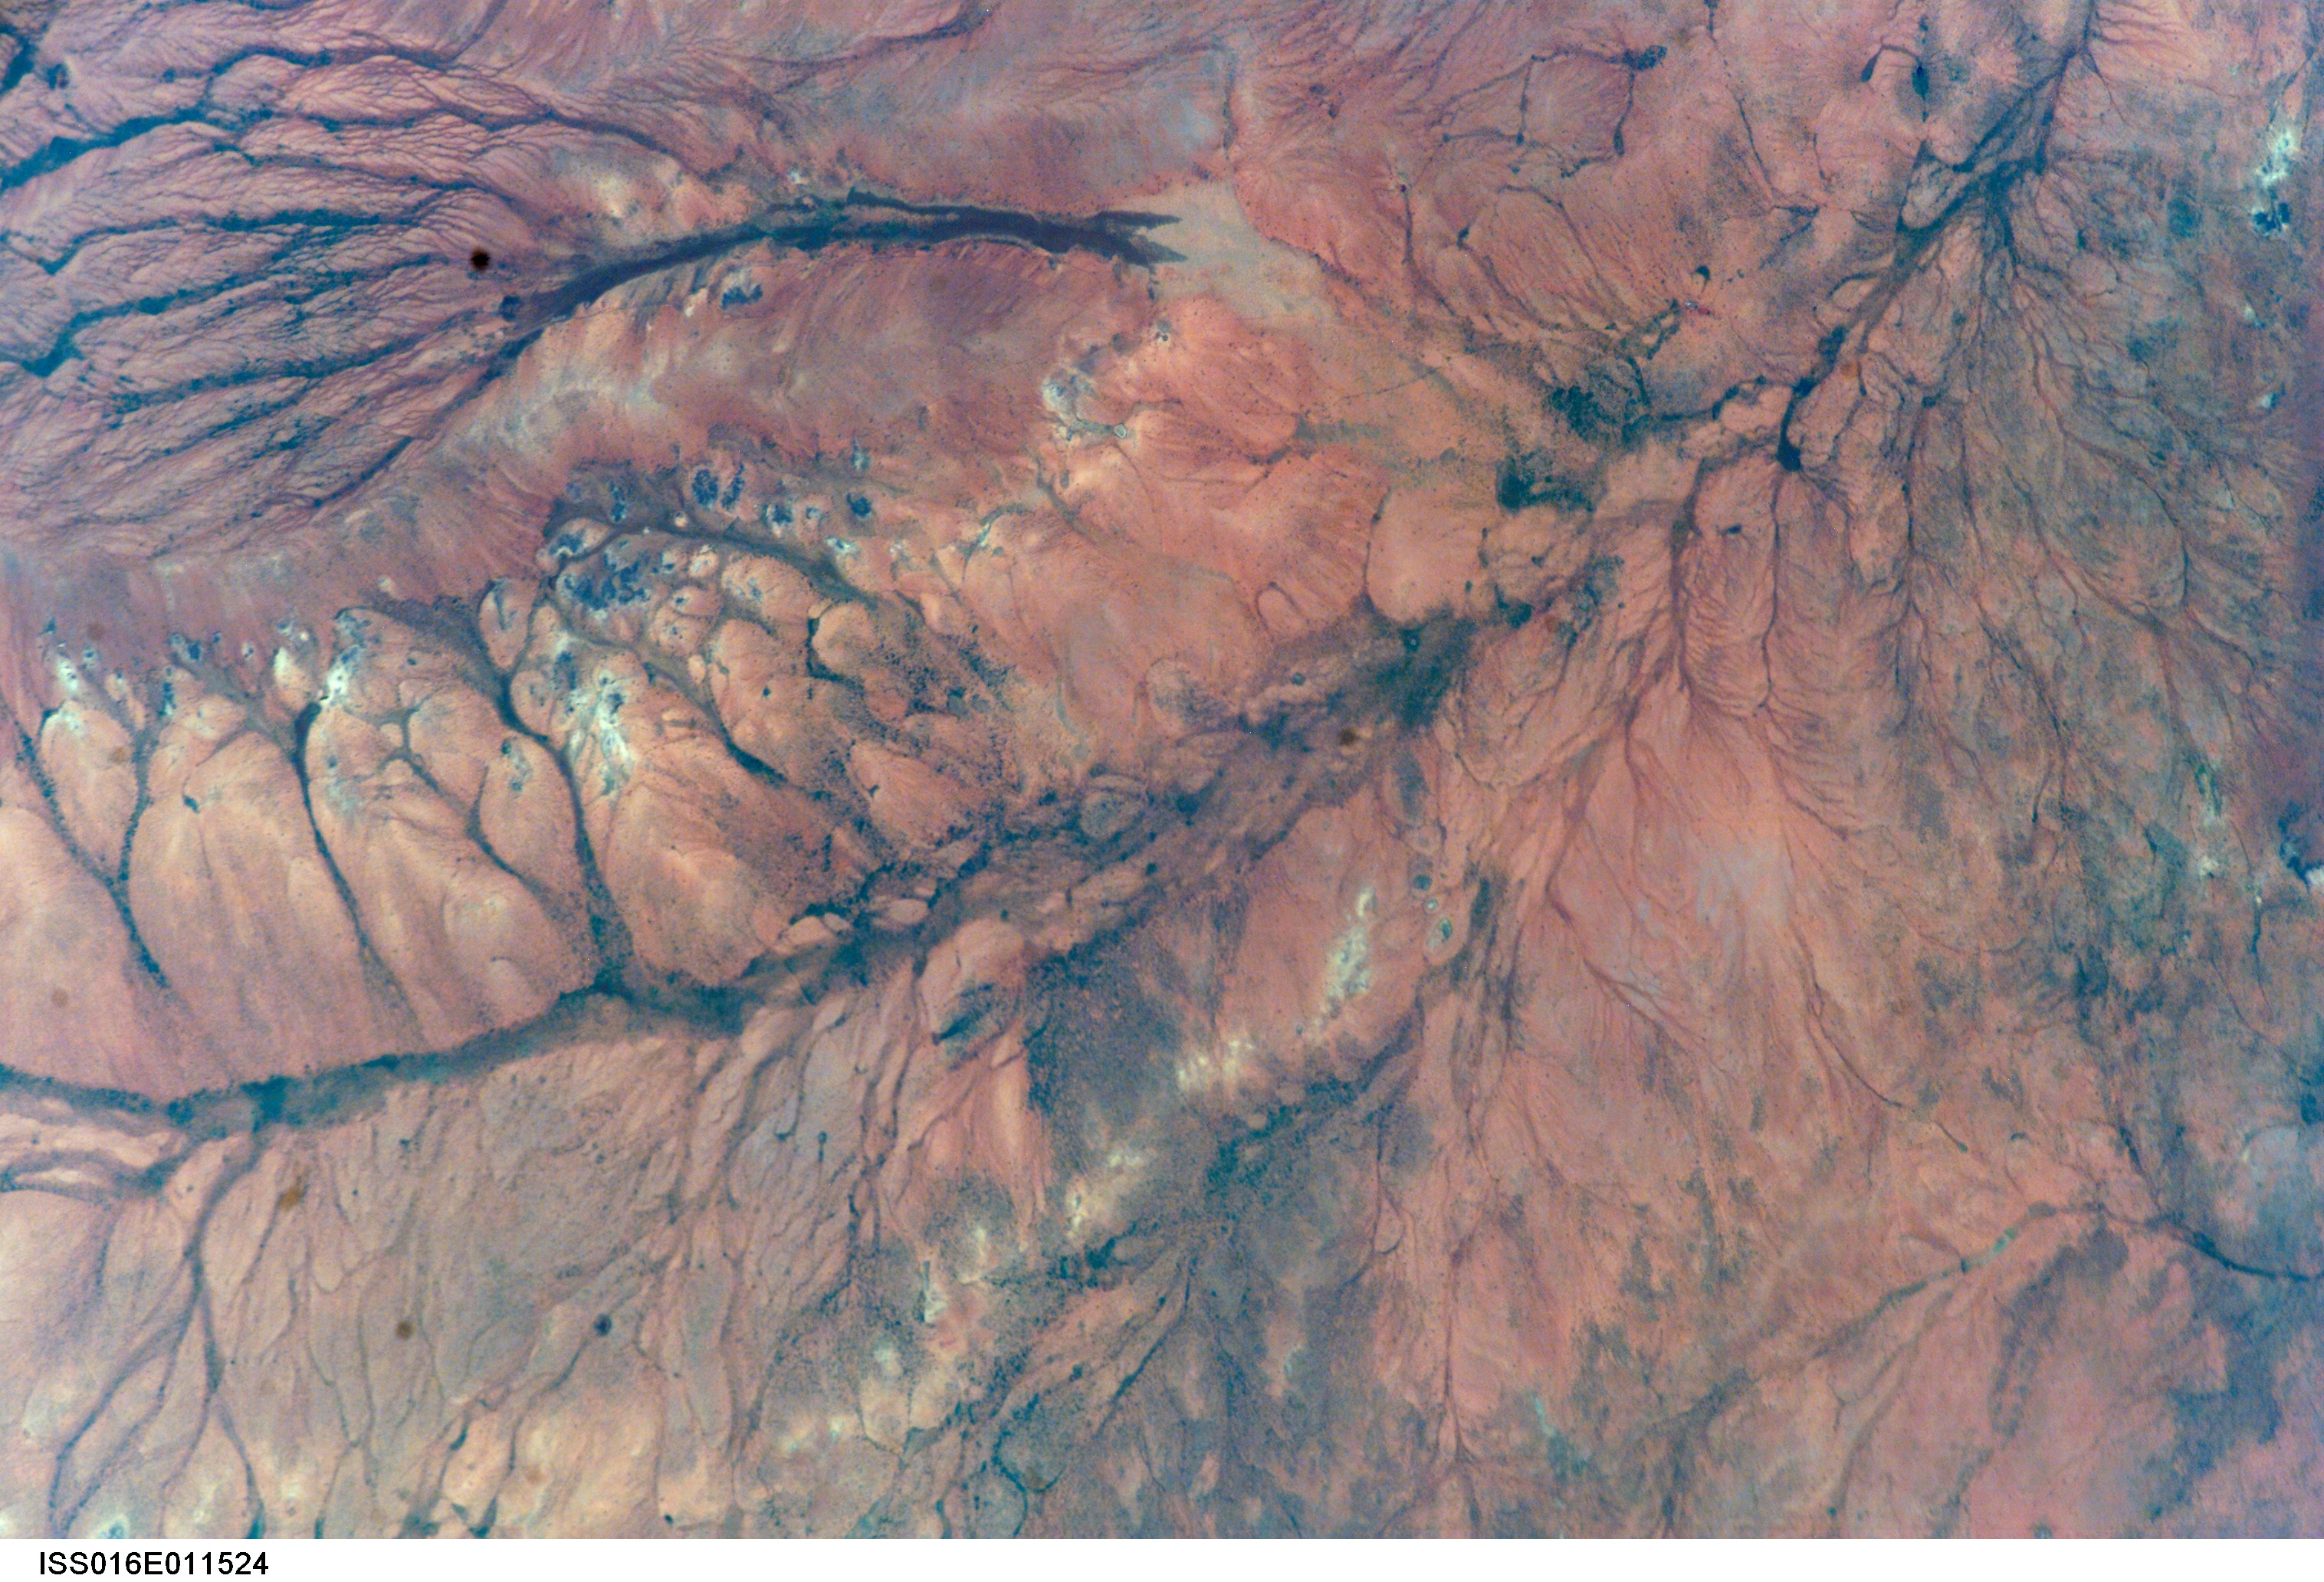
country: ETHIOPIA
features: HAUD REGION, DES., DAROR AREA
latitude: 8.0
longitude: 45.0
